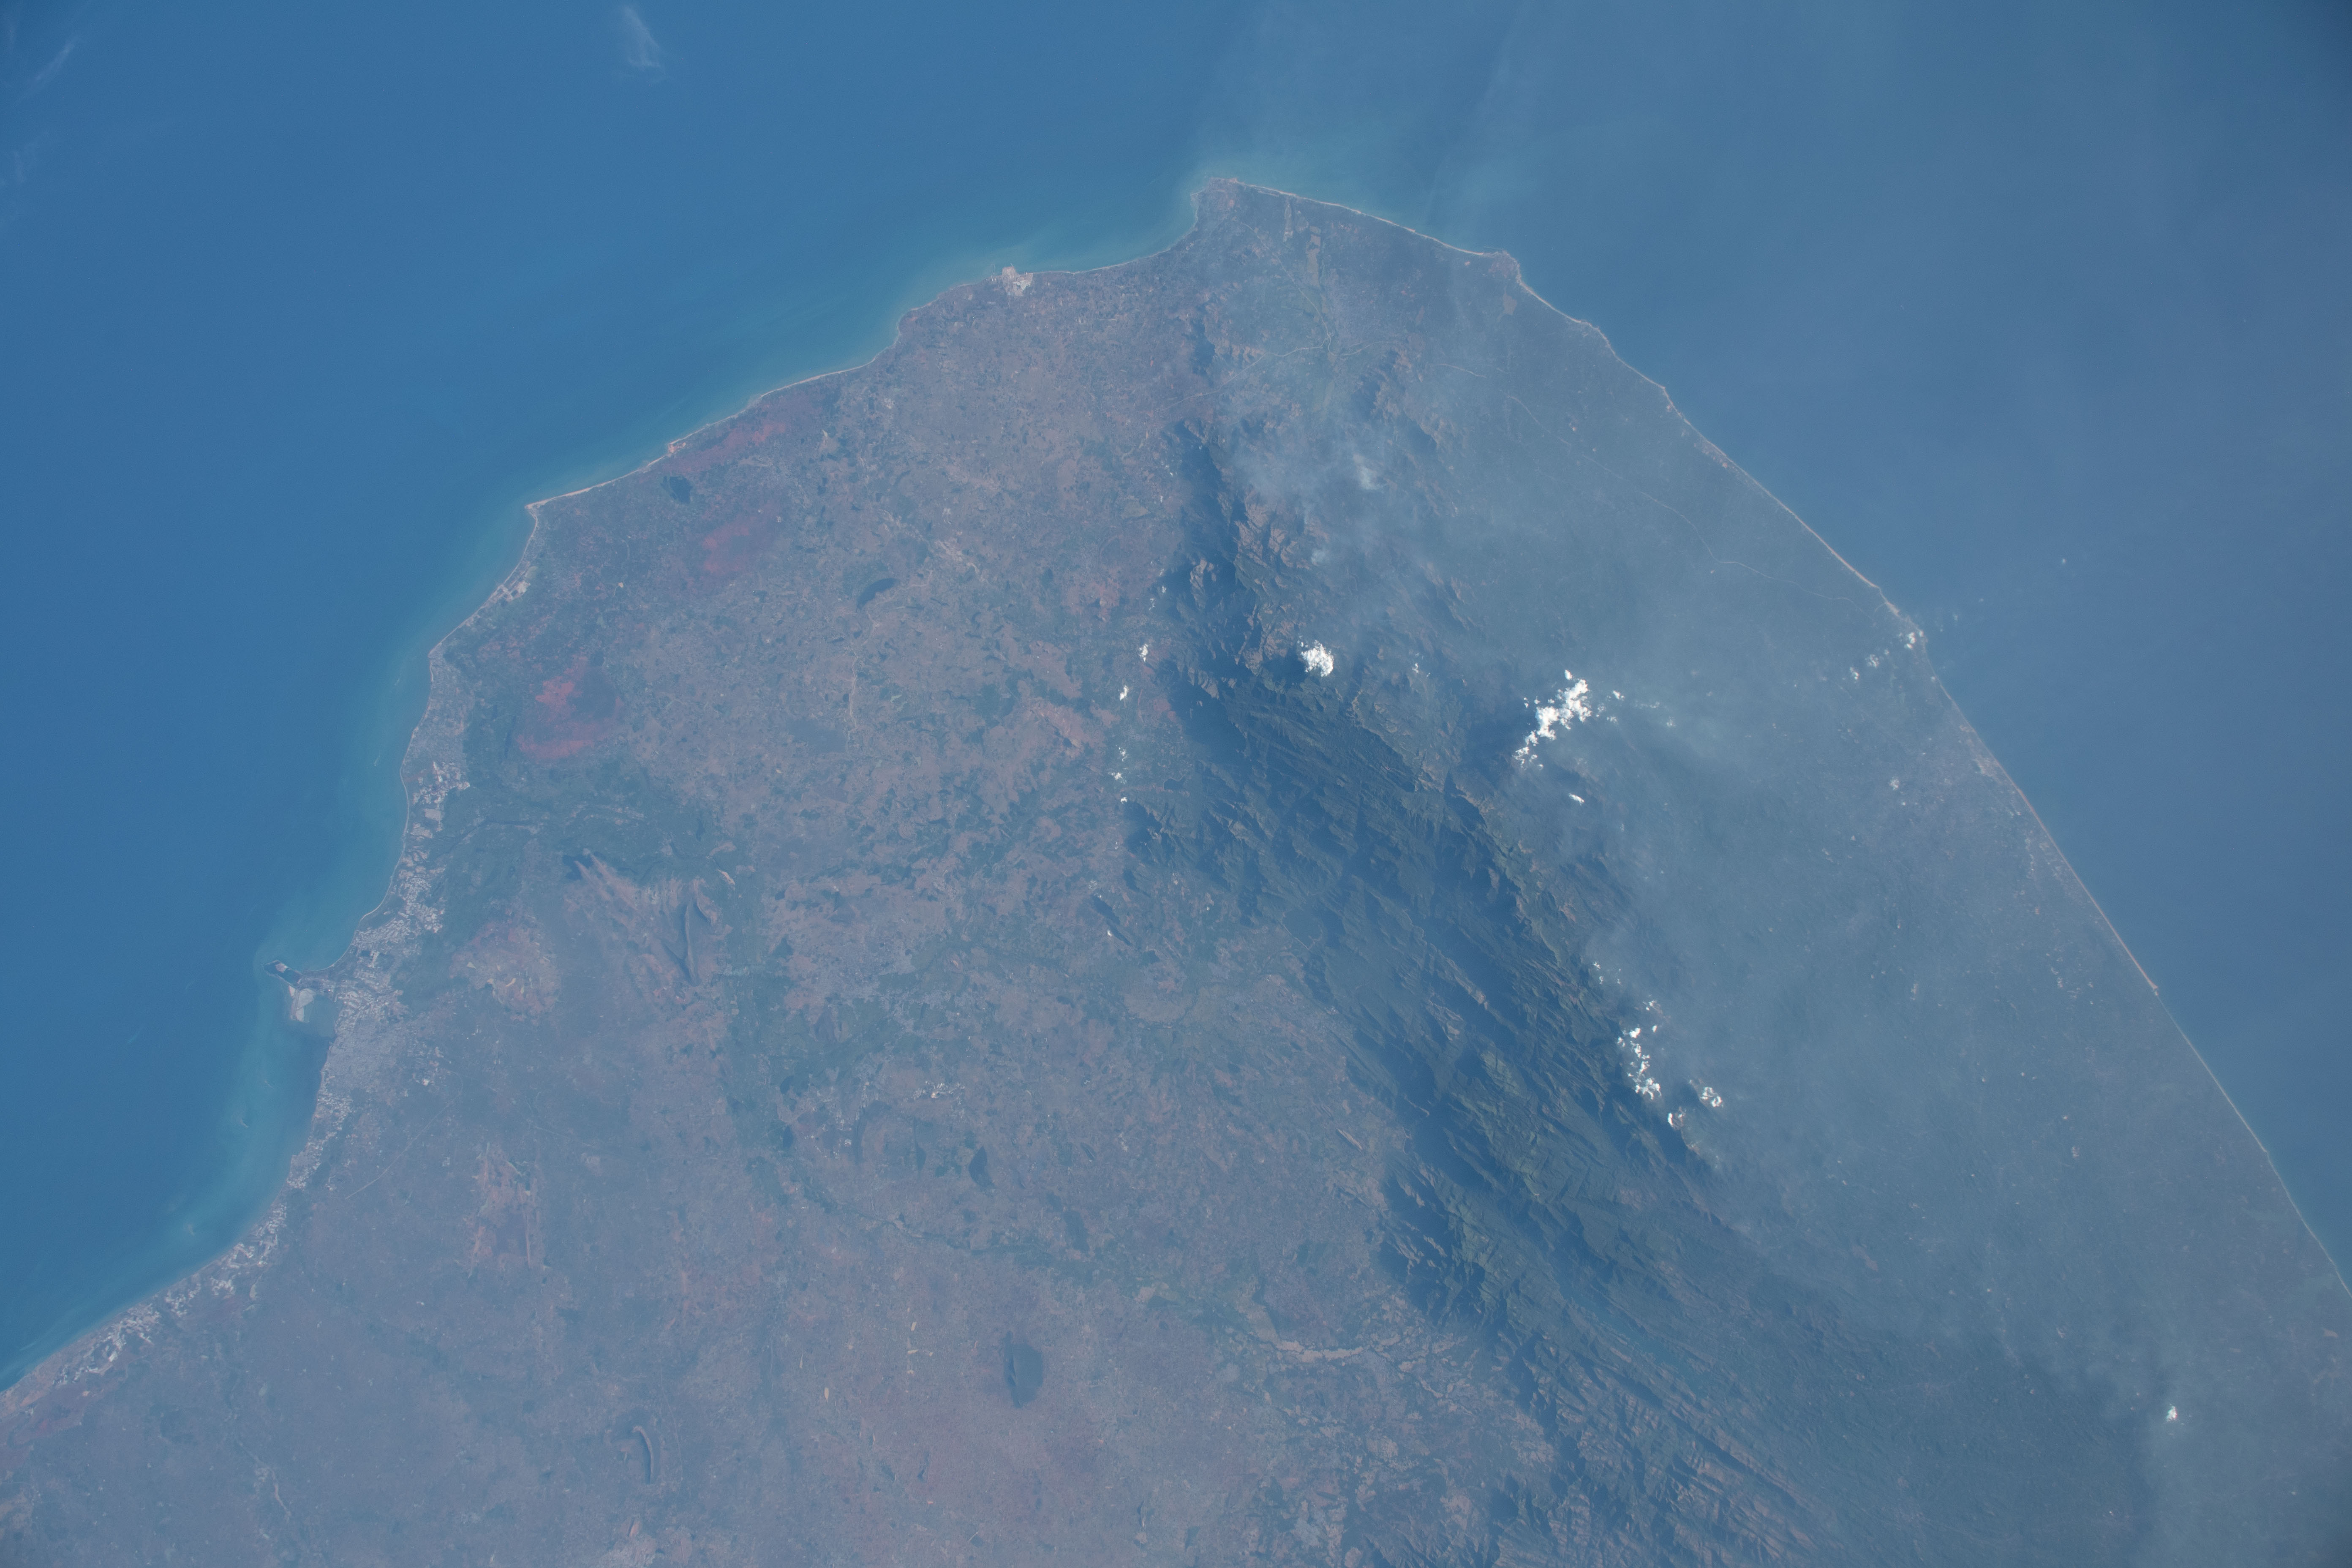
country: INDIA
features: SOUTHERN GHATS, MADURAI, GULF OF MANNAR
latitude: 8.5
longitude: 77.5
